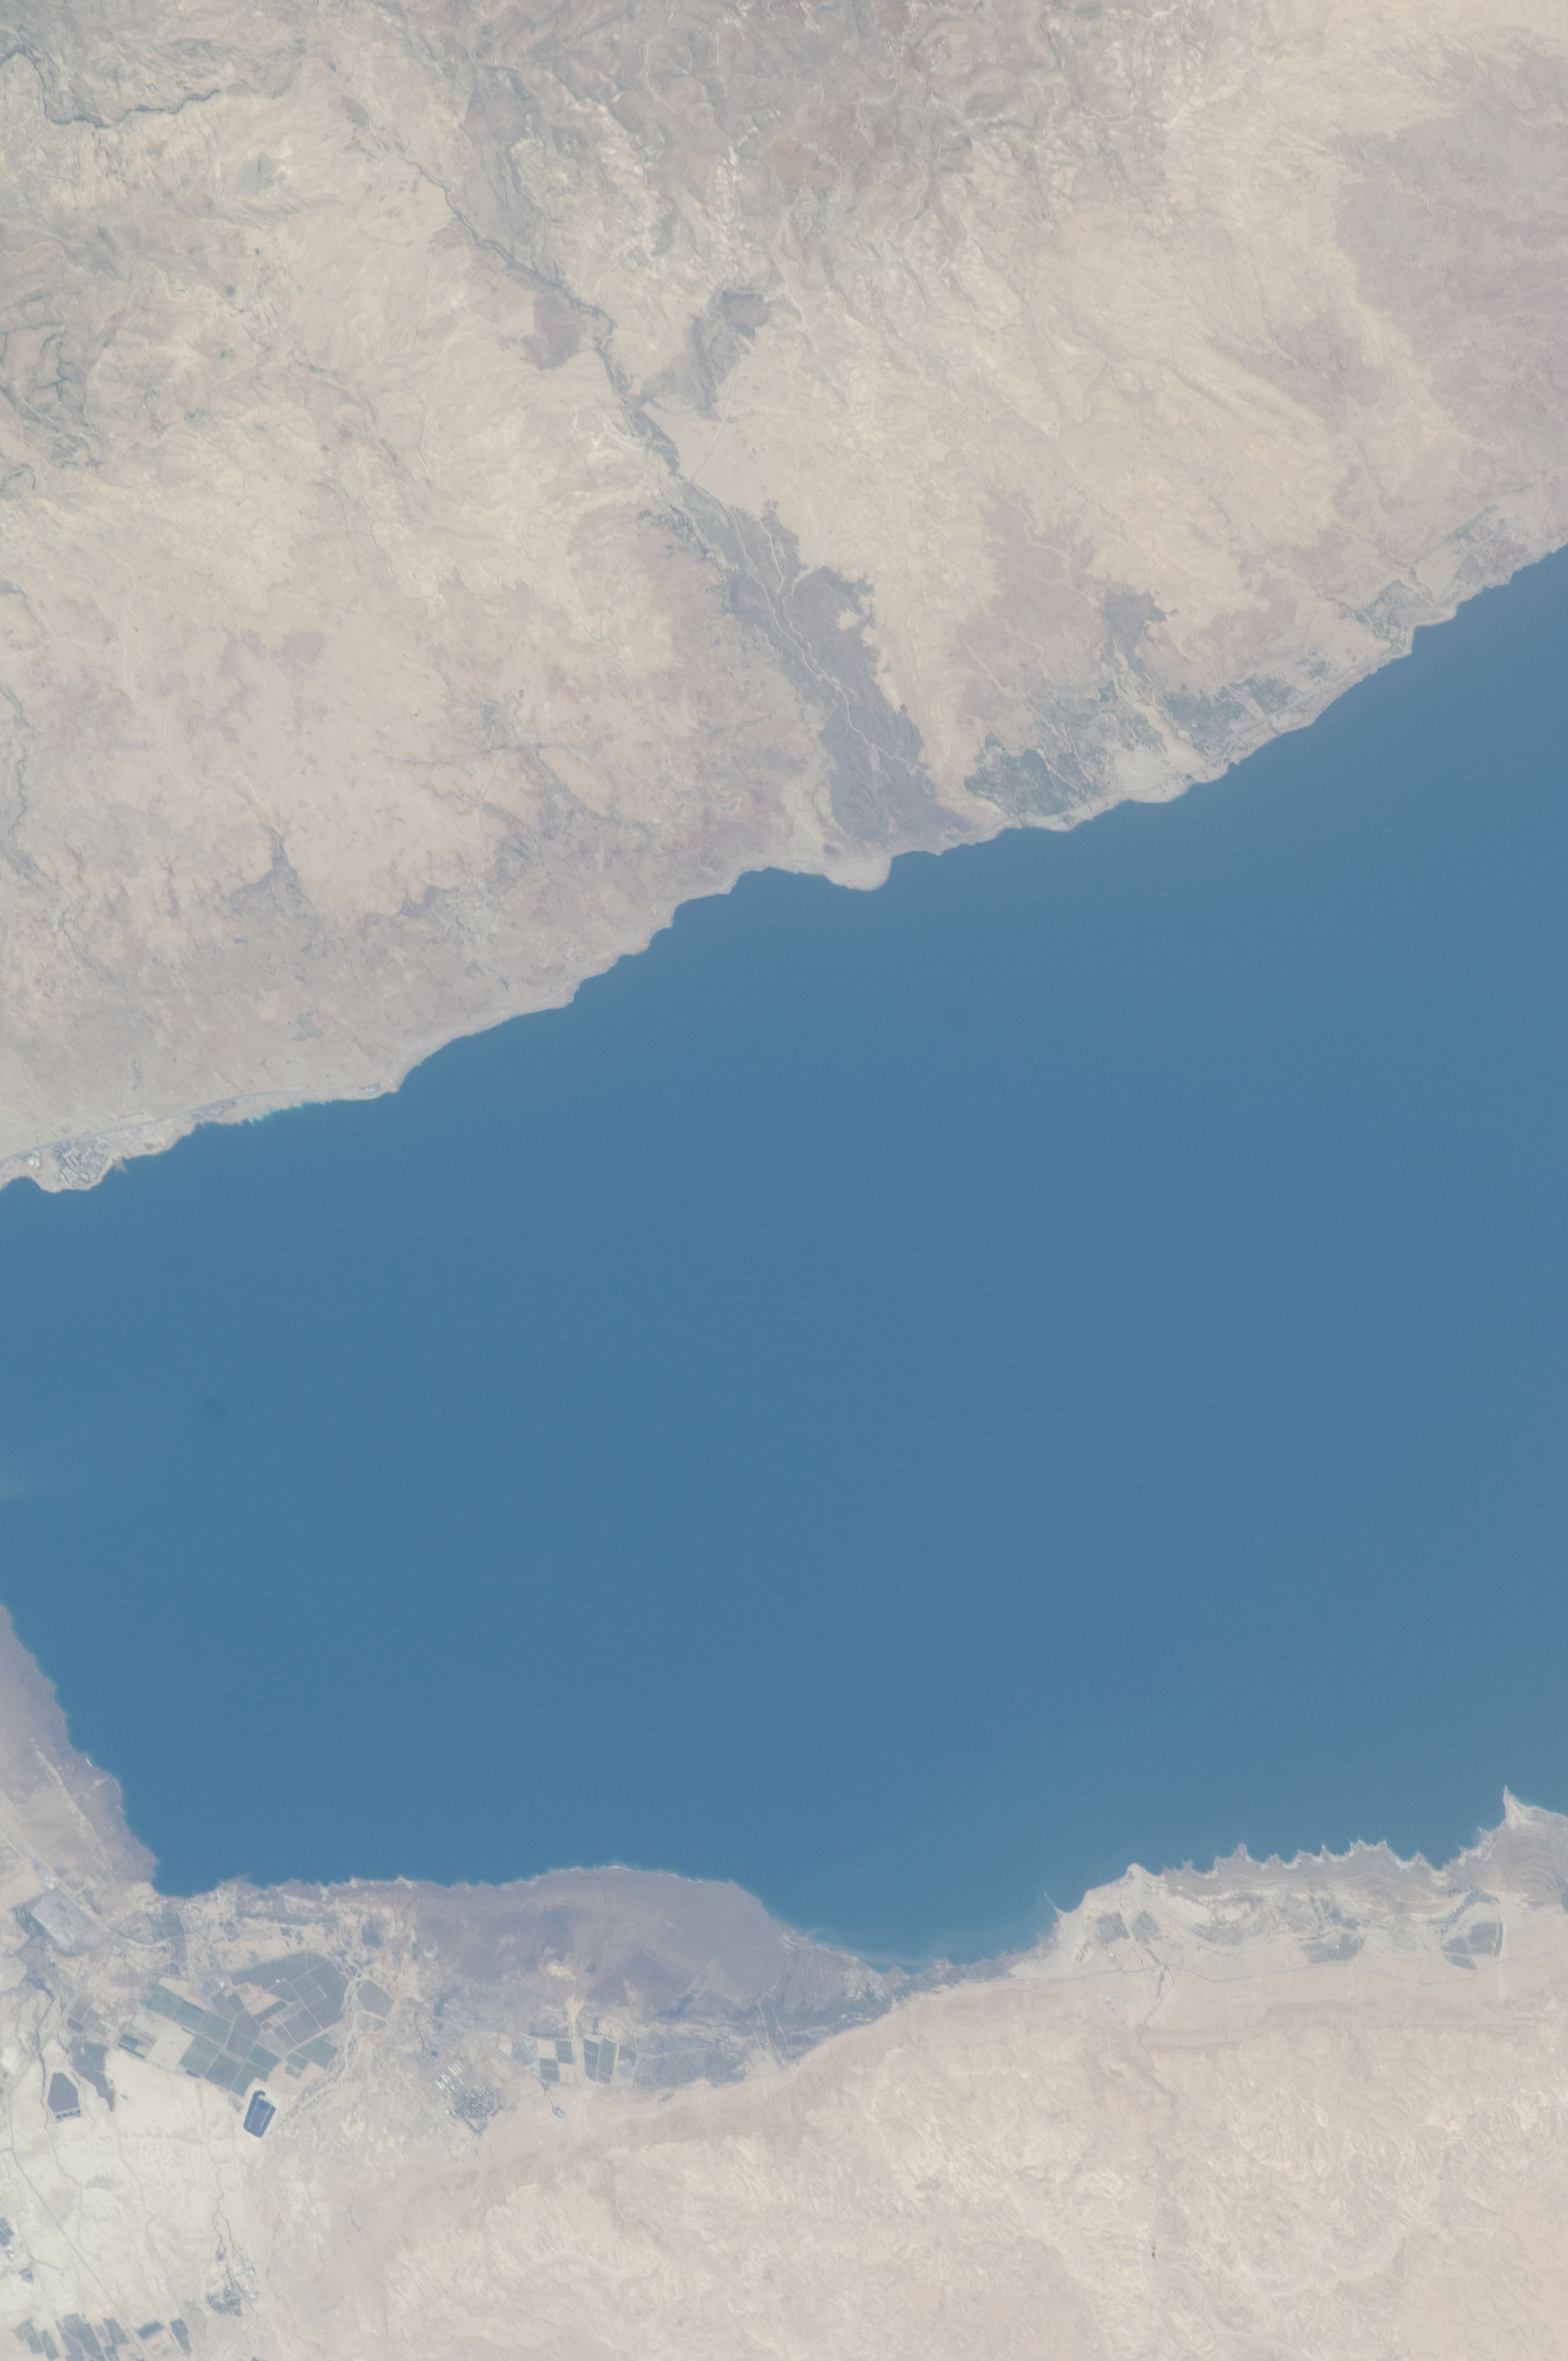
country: JORDAN
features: NORTHERN DEAD SEA, AGR., WADIS, ROADS, VILLAGES
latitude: 31.7
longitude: 35.6
